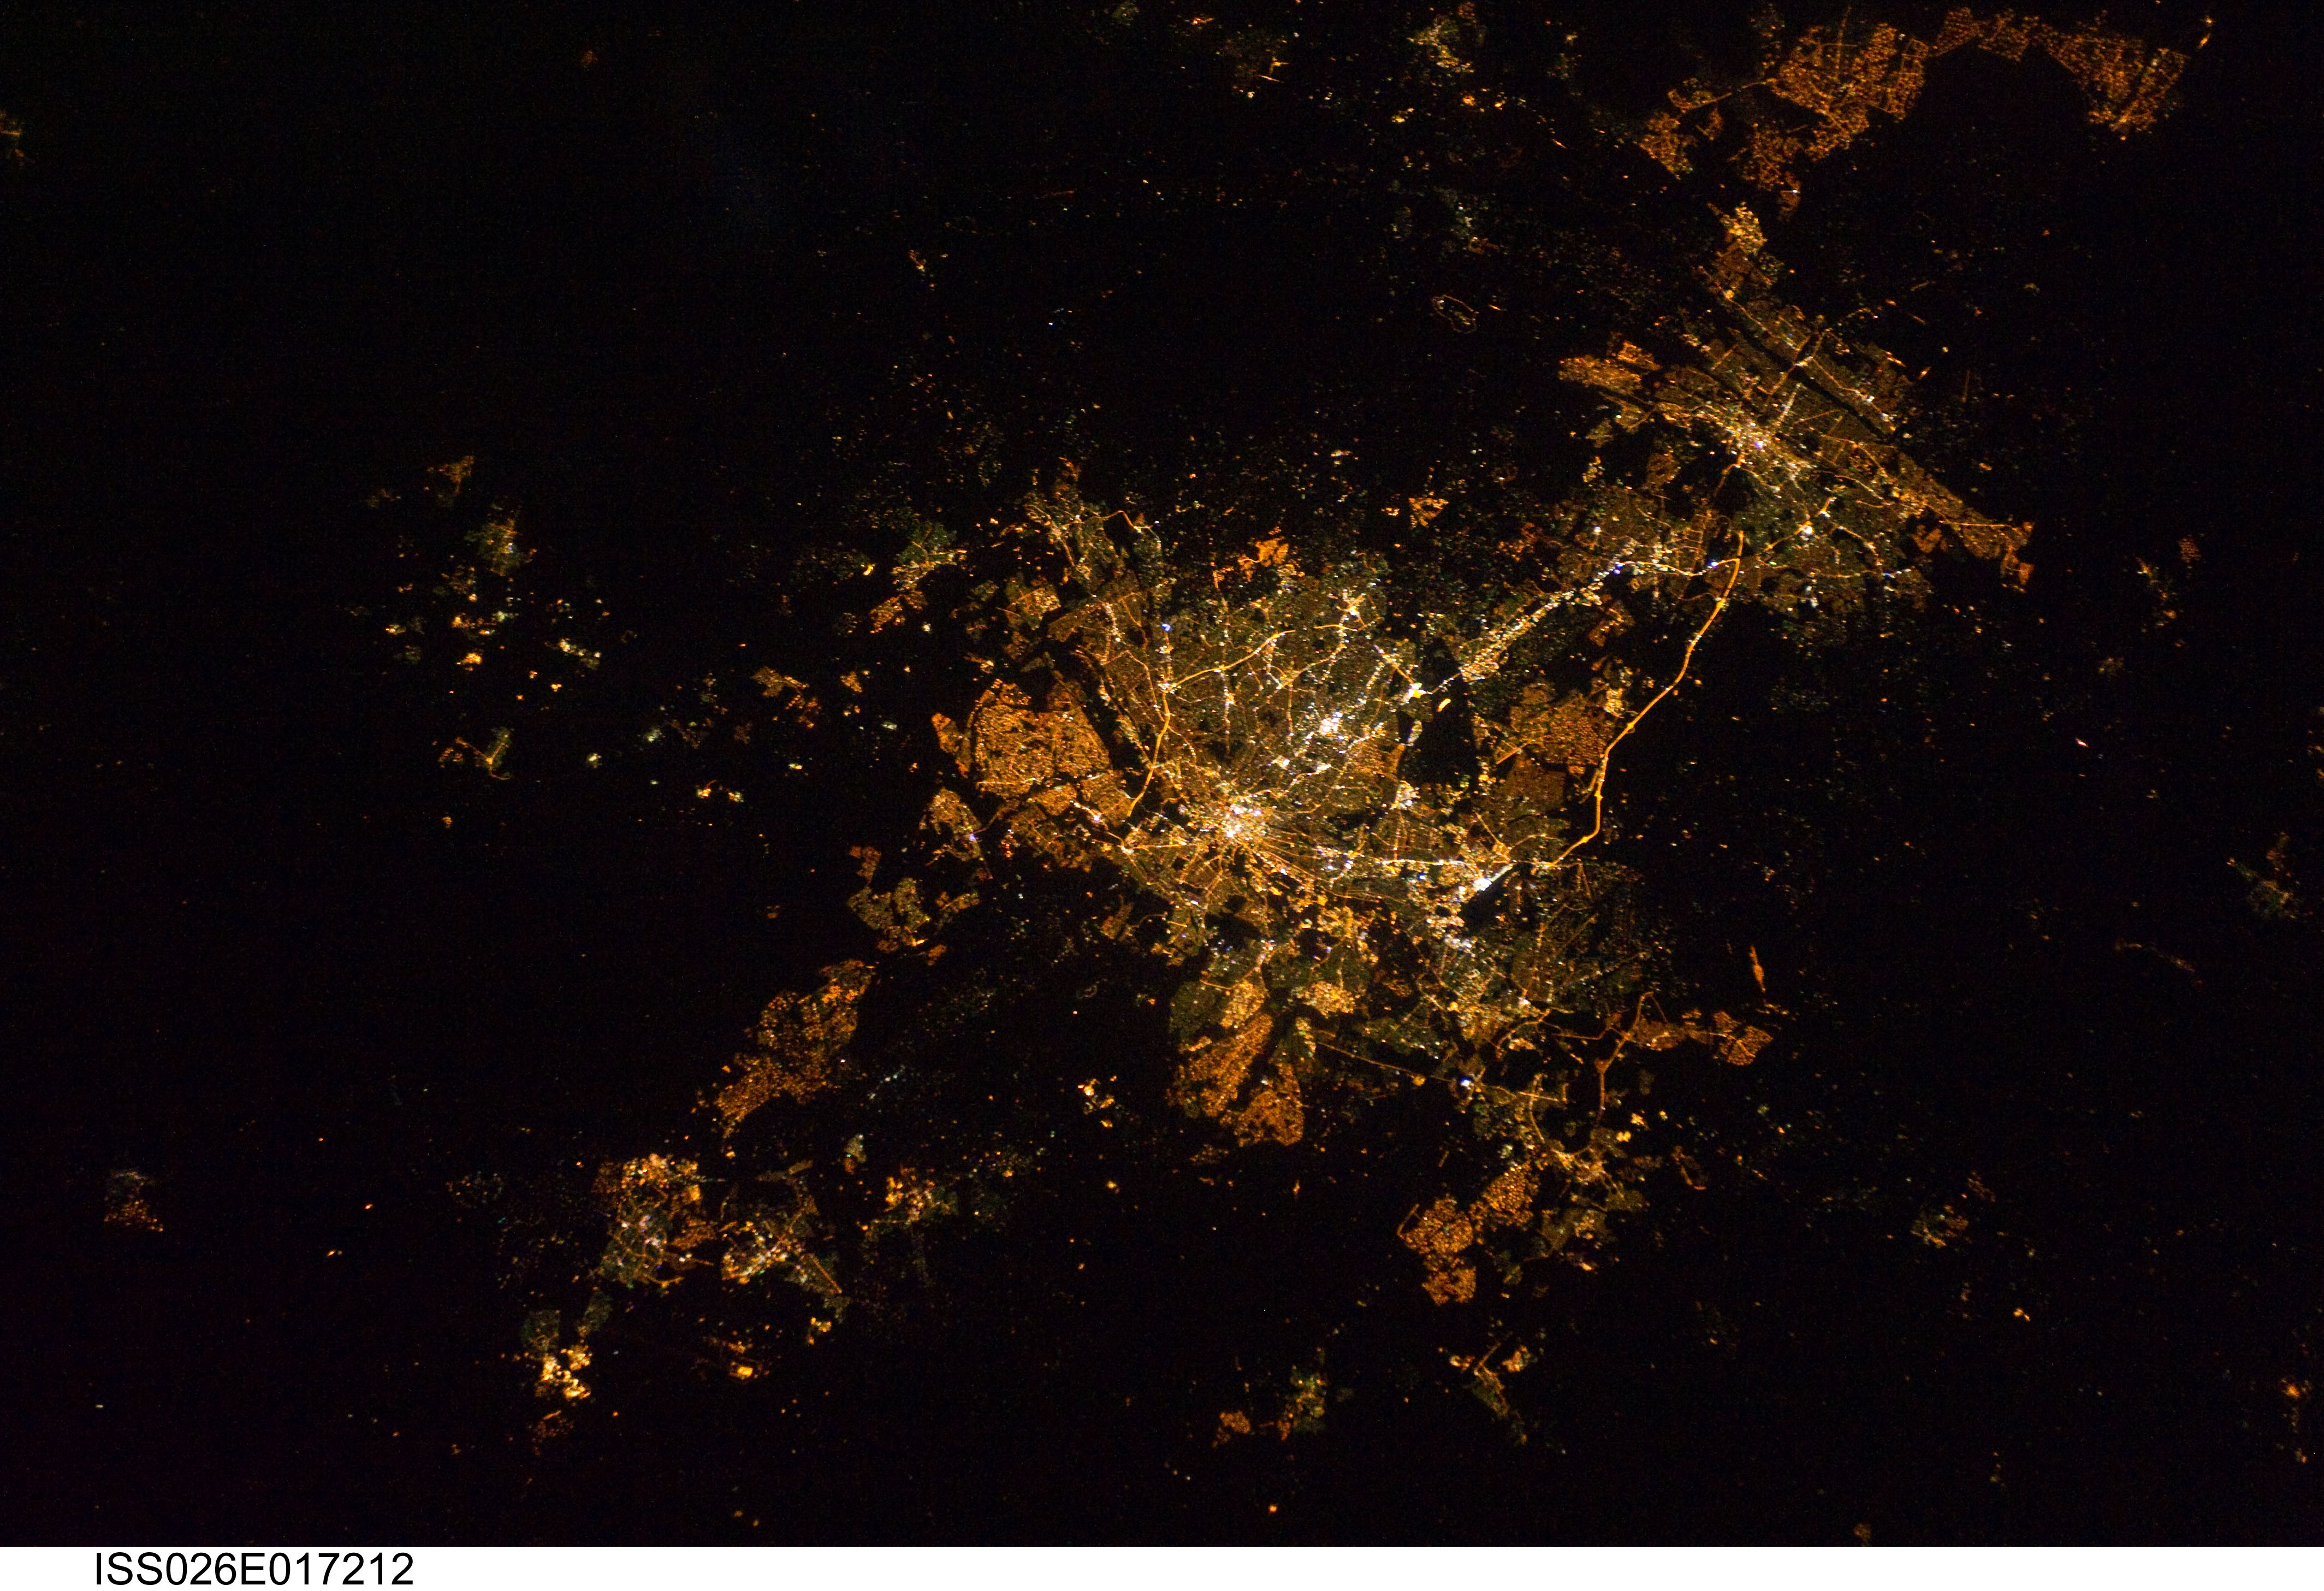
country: REPUBLIC SOUTH AFRICA
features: PRETORIA-JOHANNEBURG-SASOLBURG REGION AT NIGHT
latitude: -26.0
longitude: 28.0
